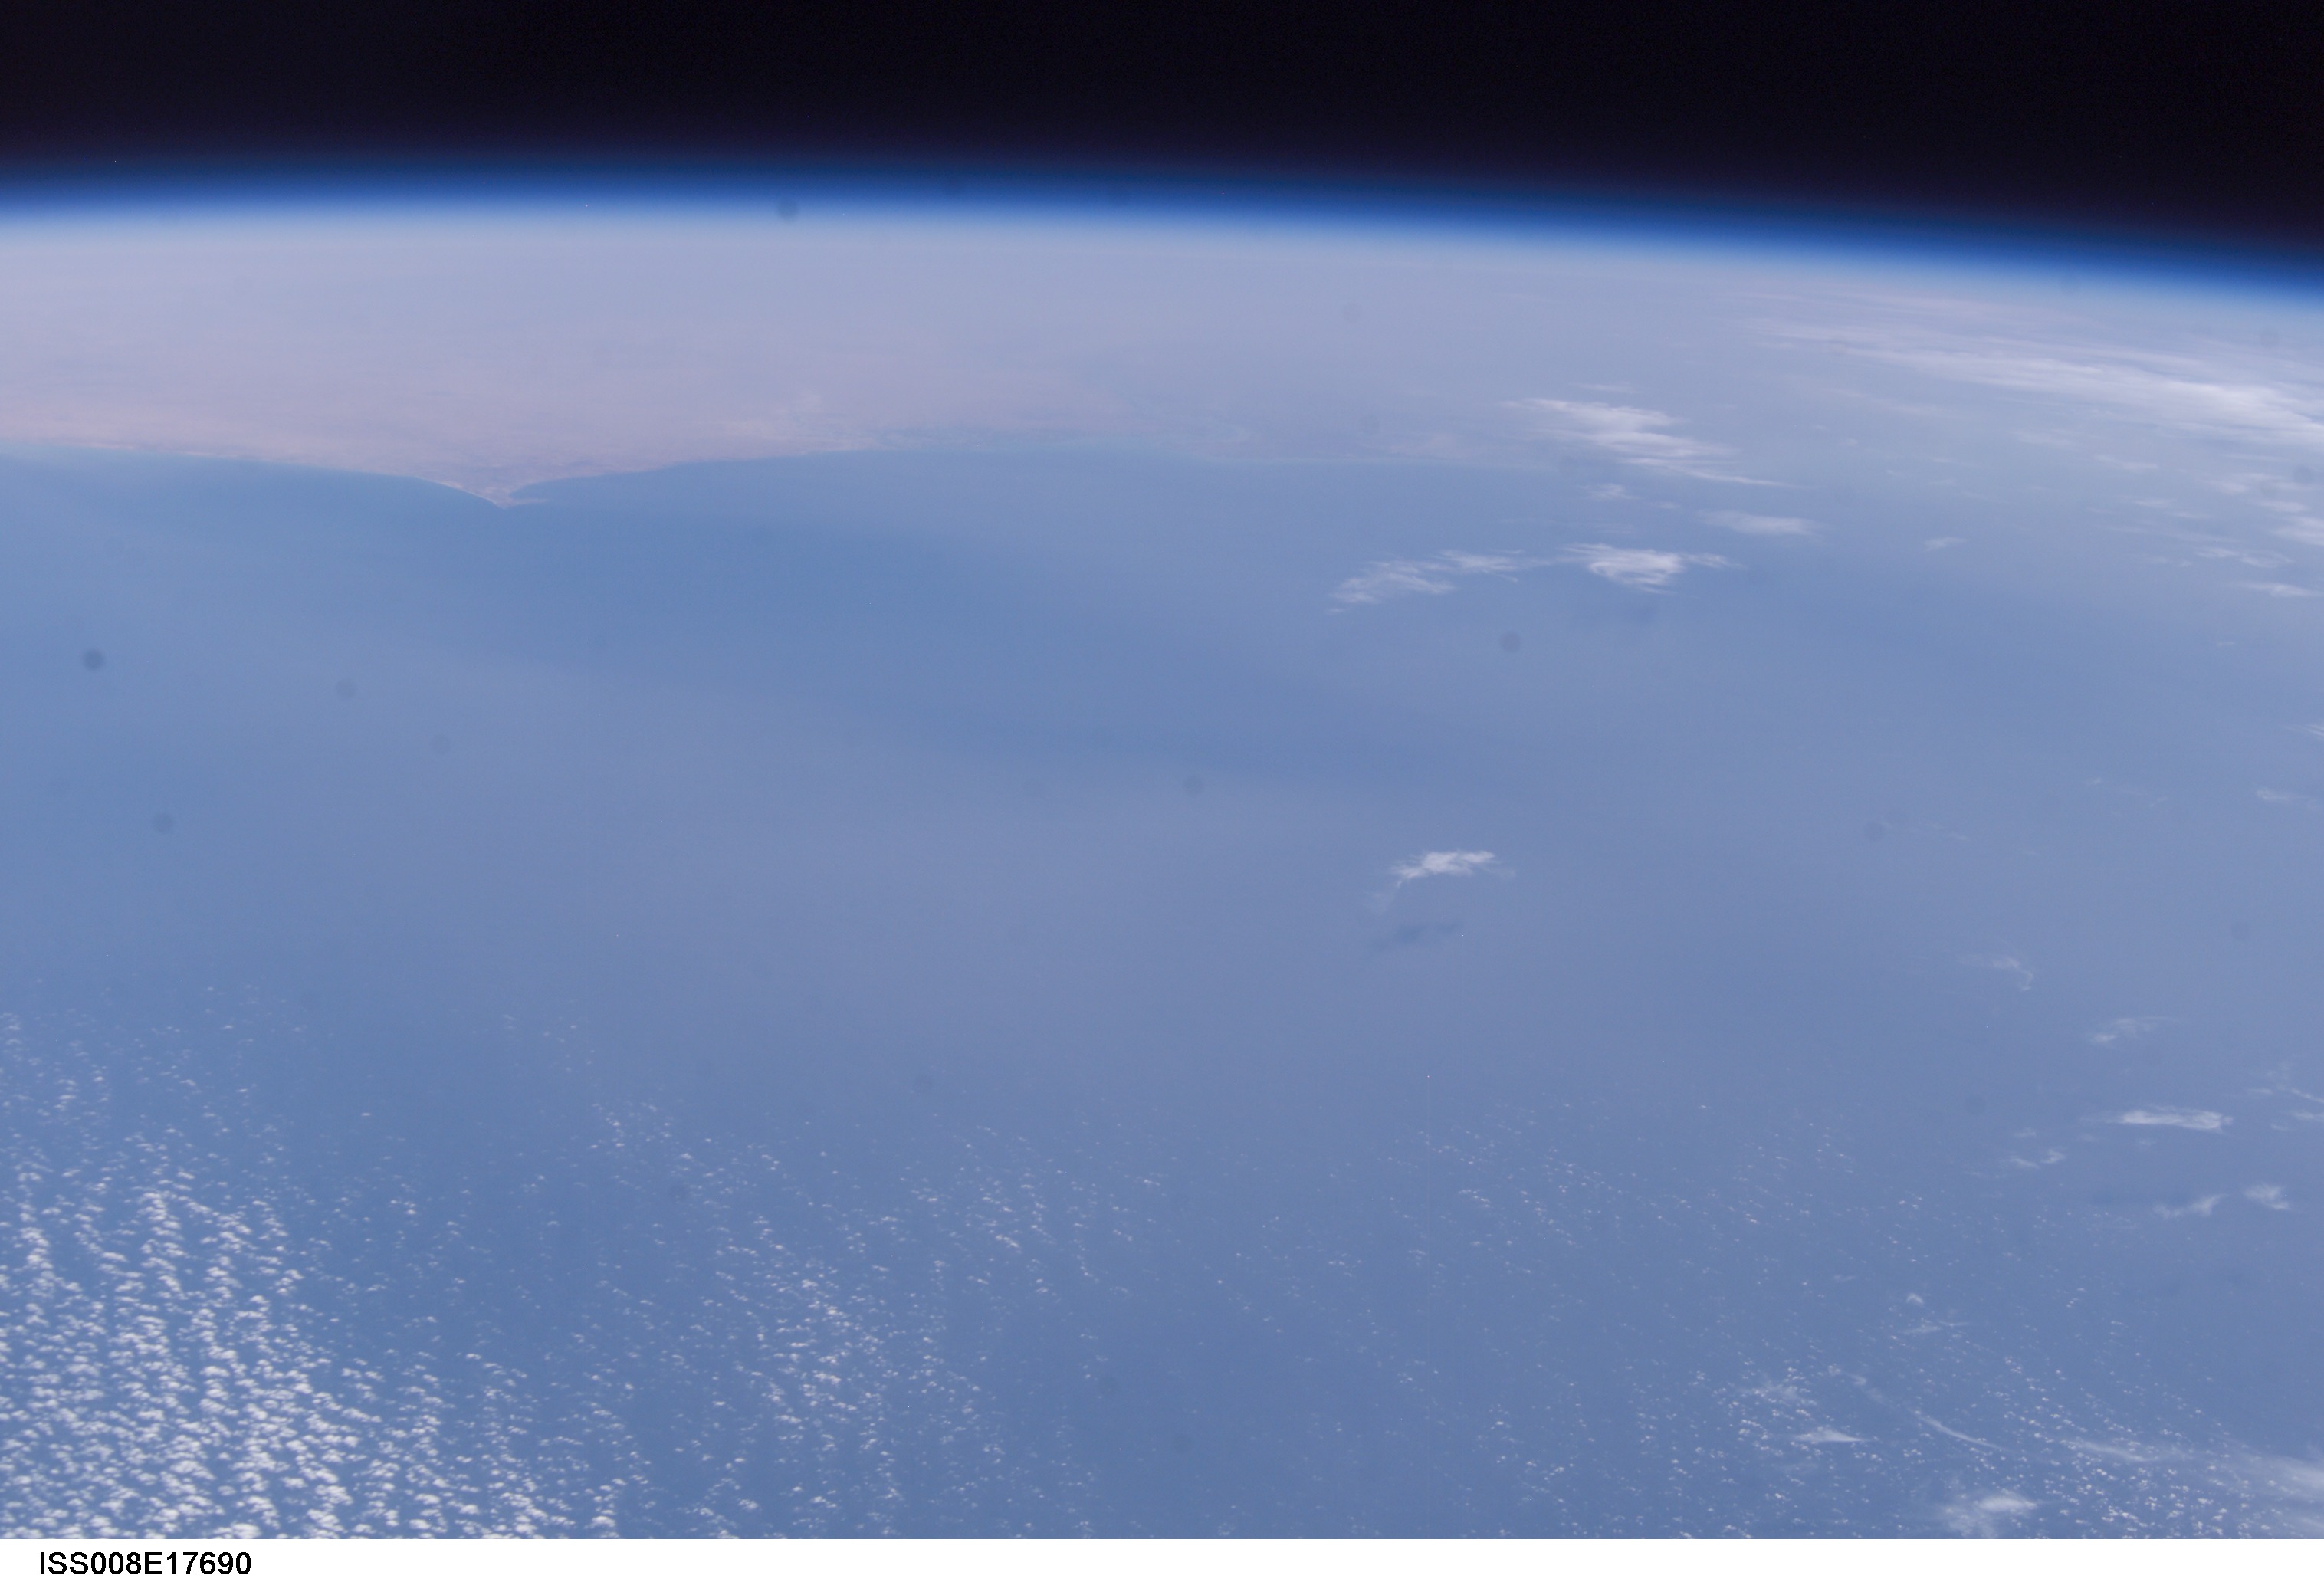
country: ATLANTIC OCEAN I(S).
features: PAN-DUST, CAPE VERDE, COAST
